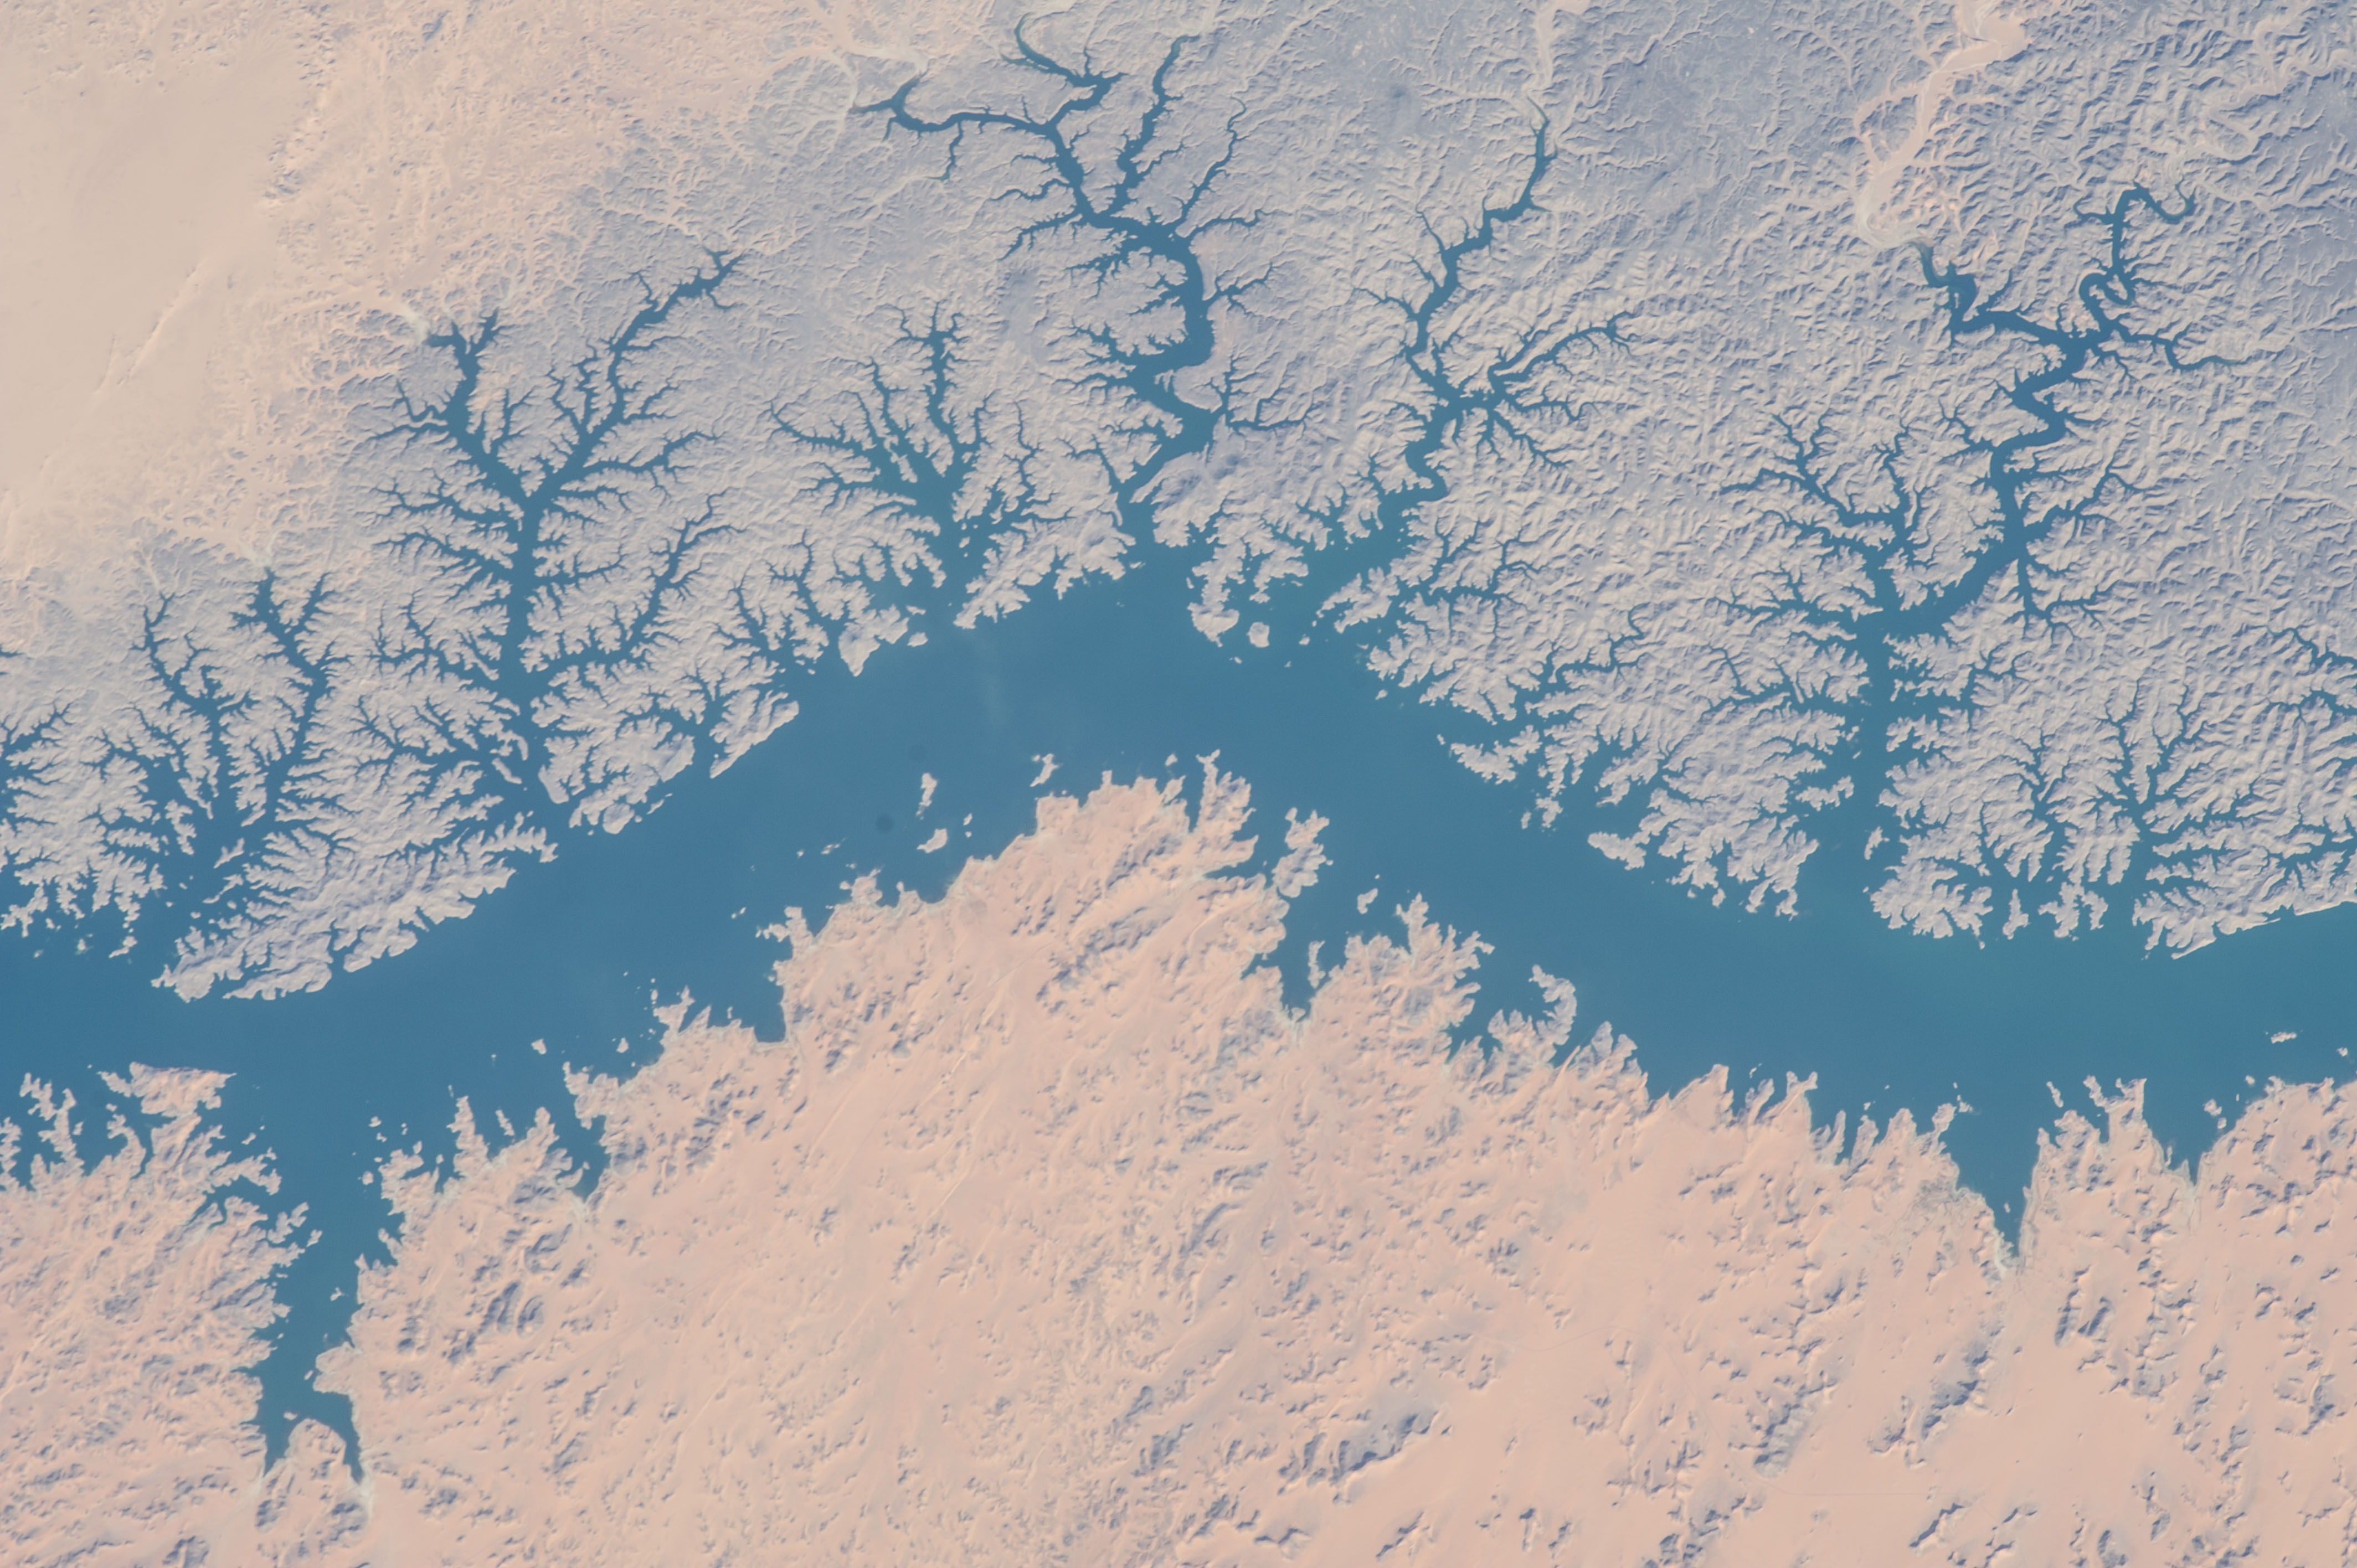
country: EGYPT
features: LAKE NASSER, NILE RIVER CHANNEL, DESERT, ROADS, RAVINES, WADIS, ISLETS
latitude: 22.8
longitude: 32.5
